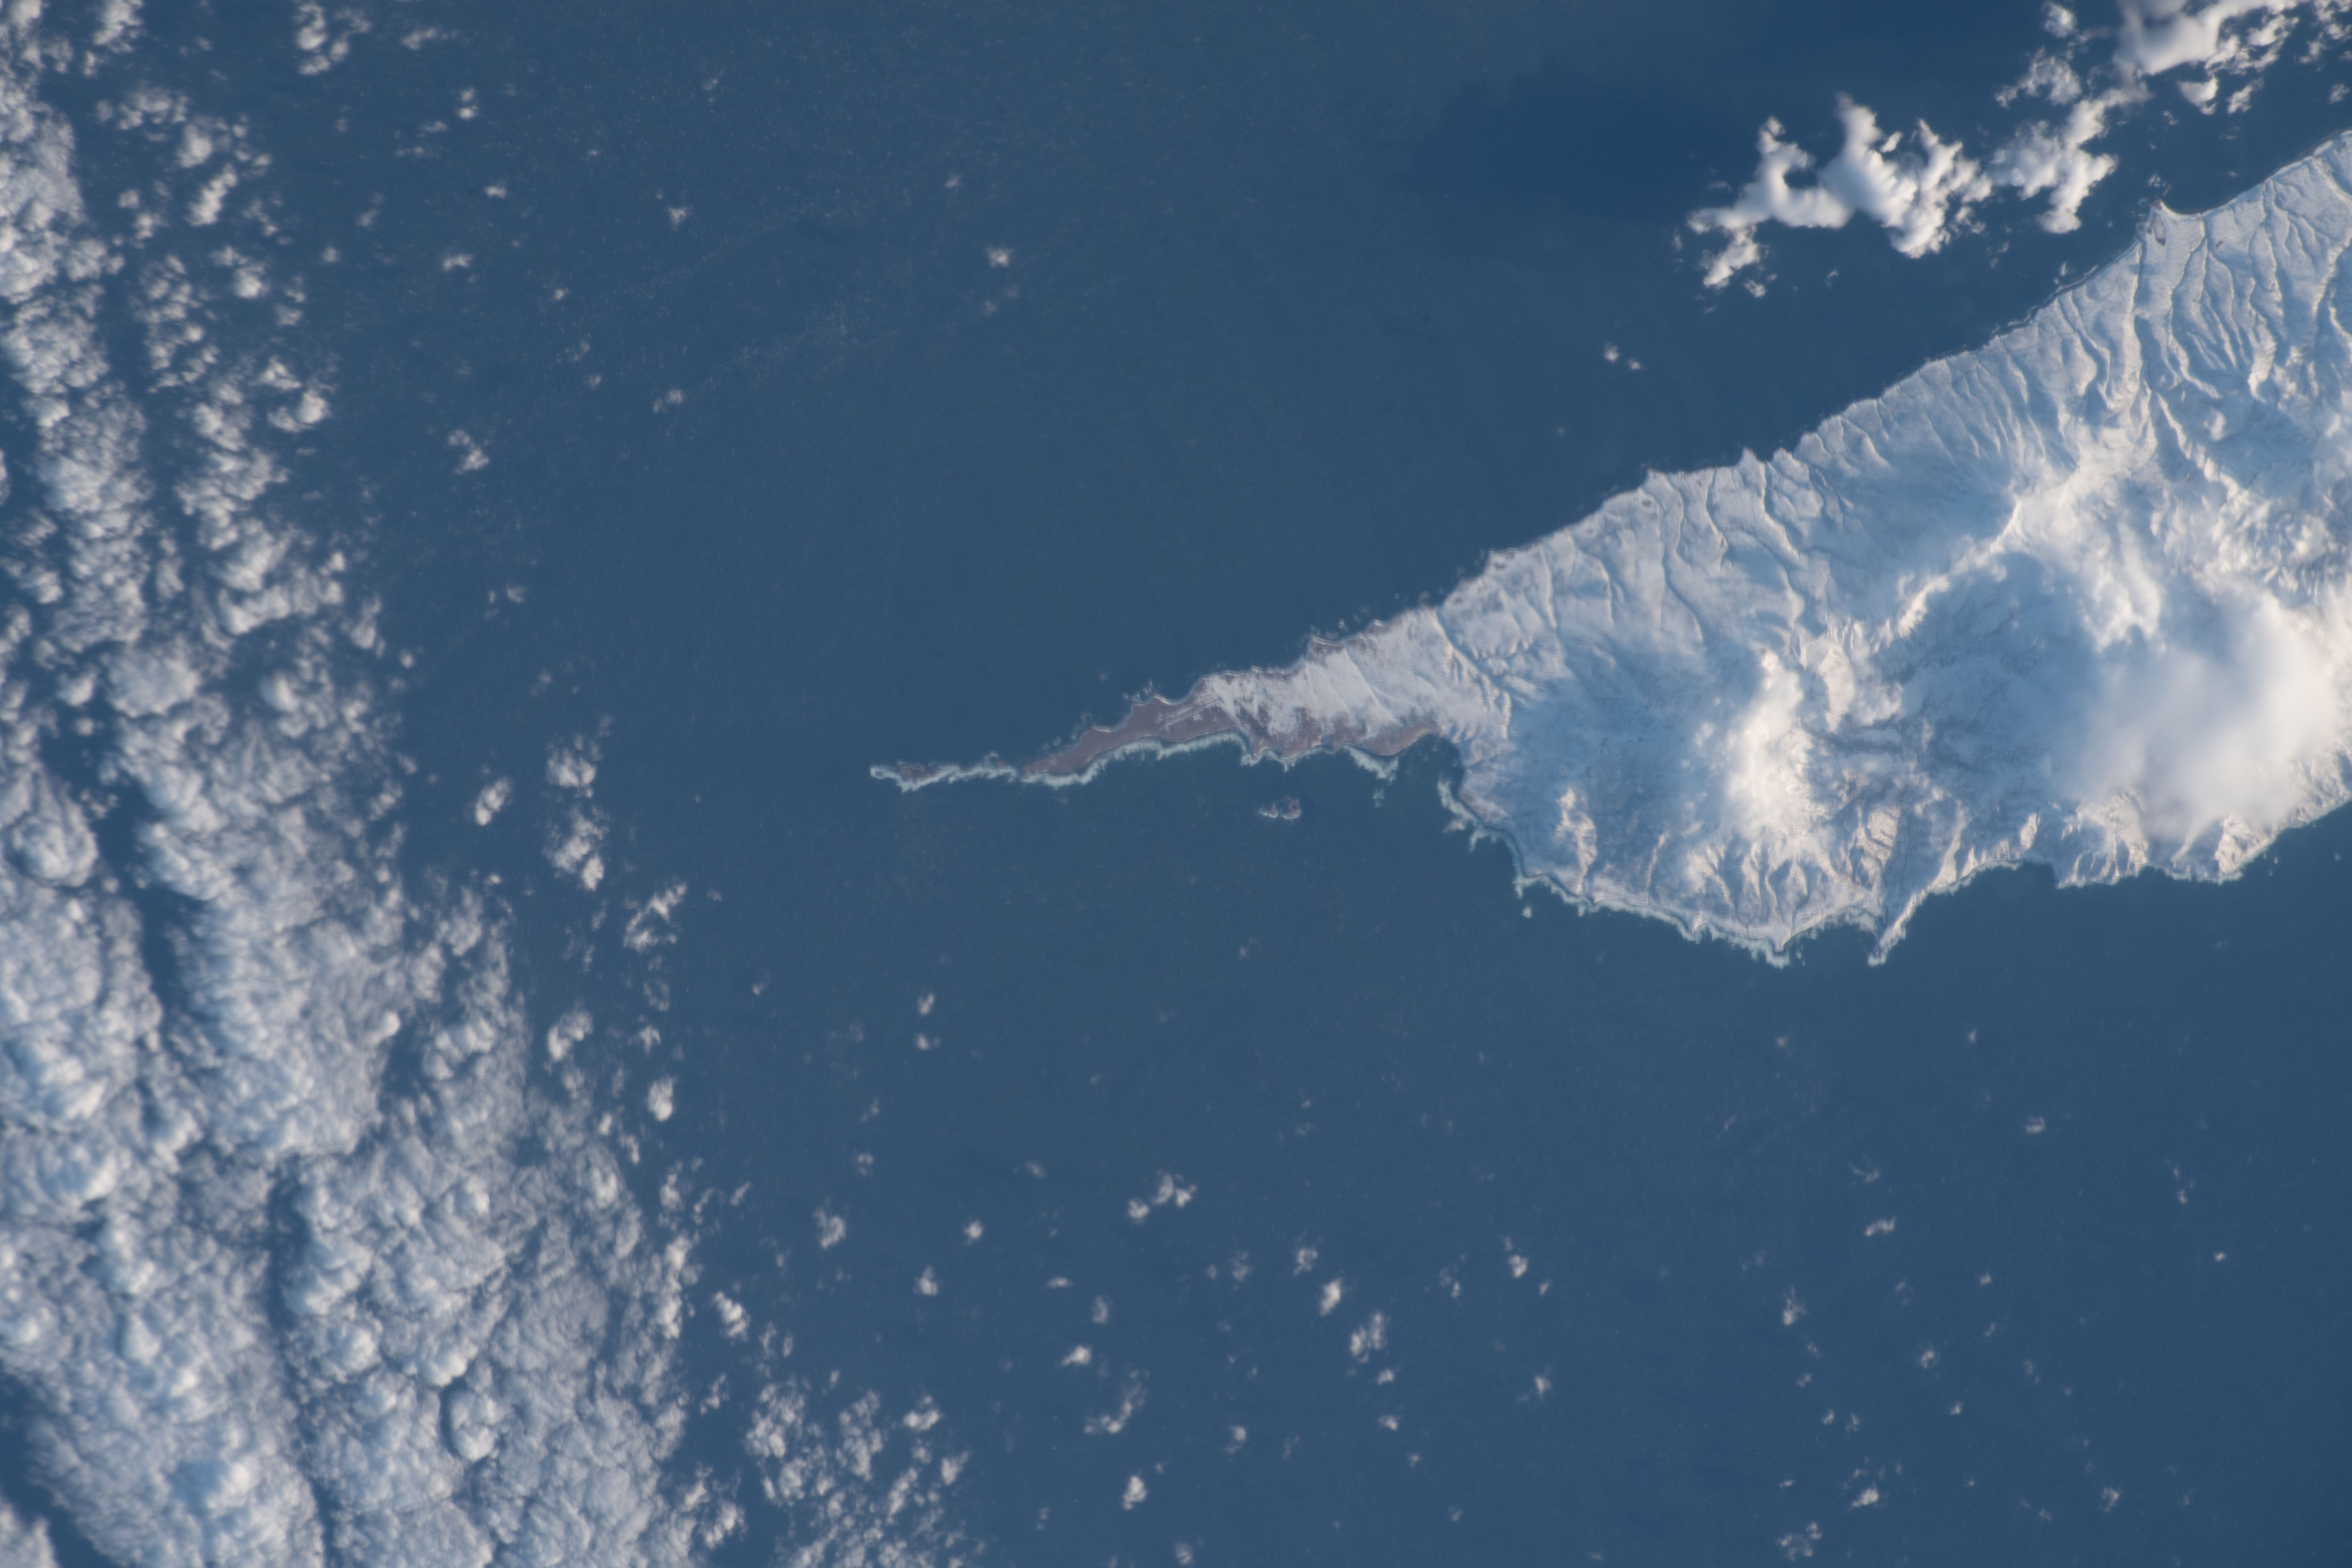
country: RUSSIAN FEDERATION
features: URUP ISLAND
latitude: 46.2
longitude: 150.6
